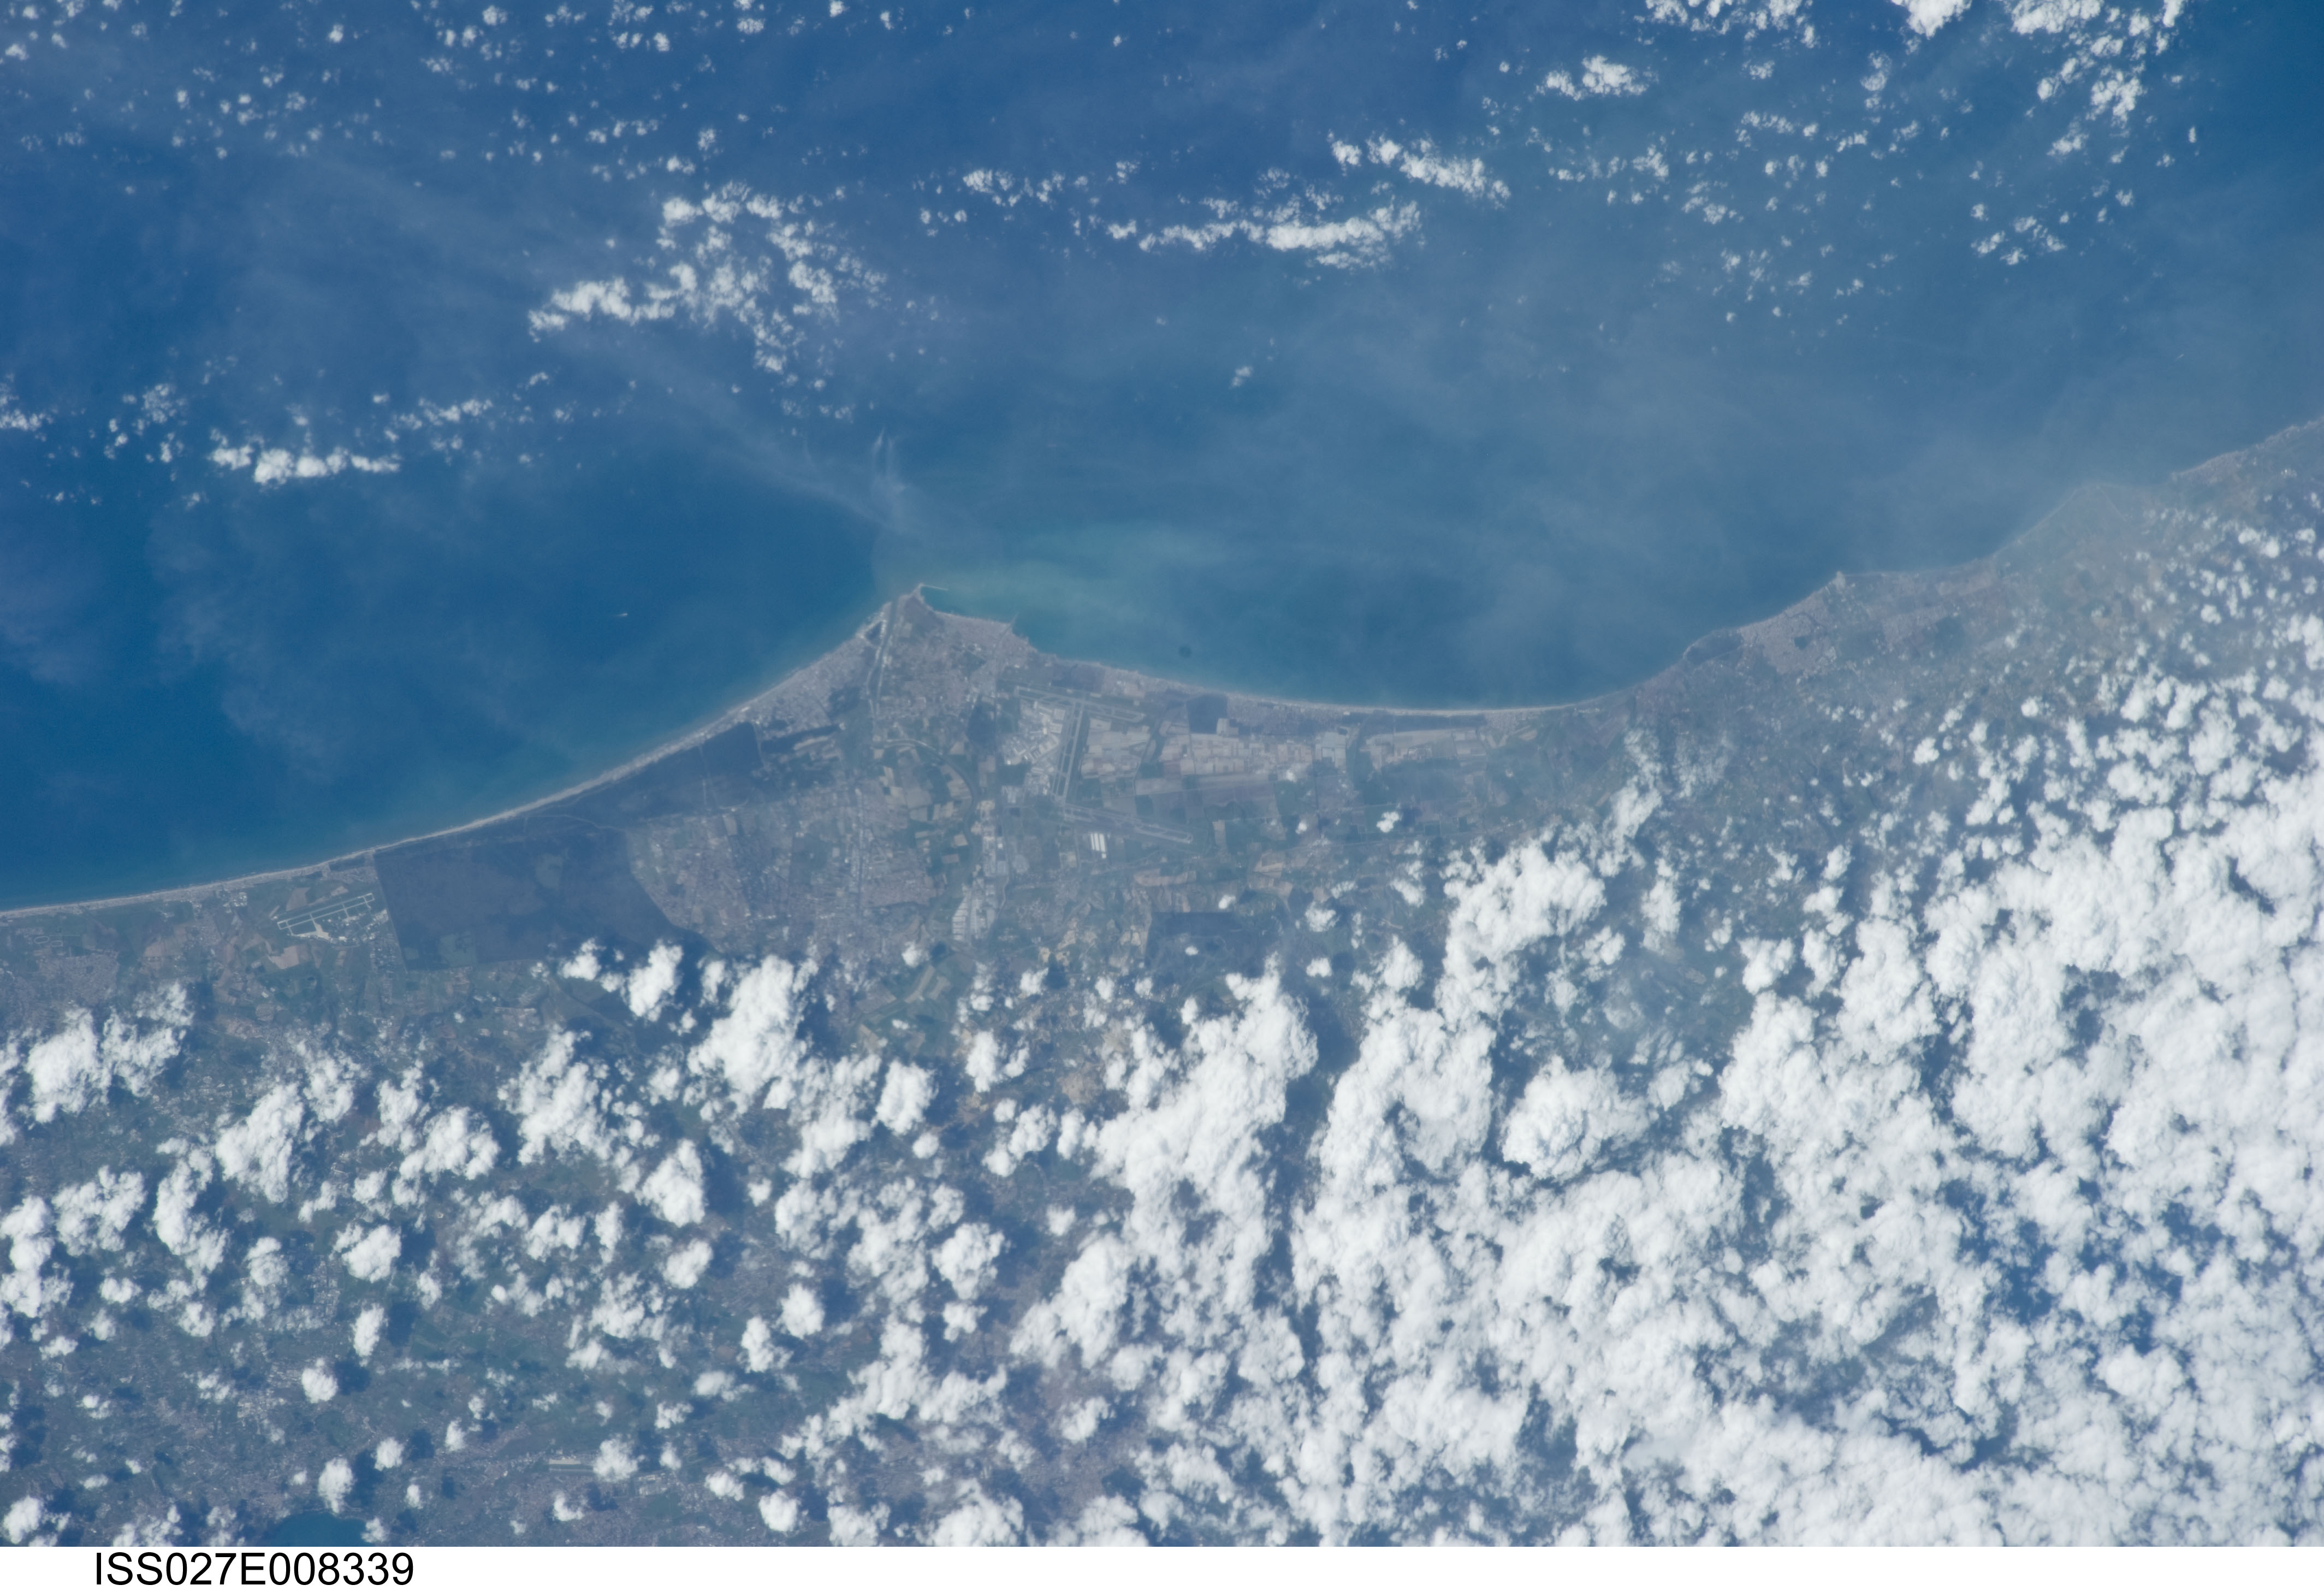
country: ITALY
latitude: 41.8
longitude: 12.3
